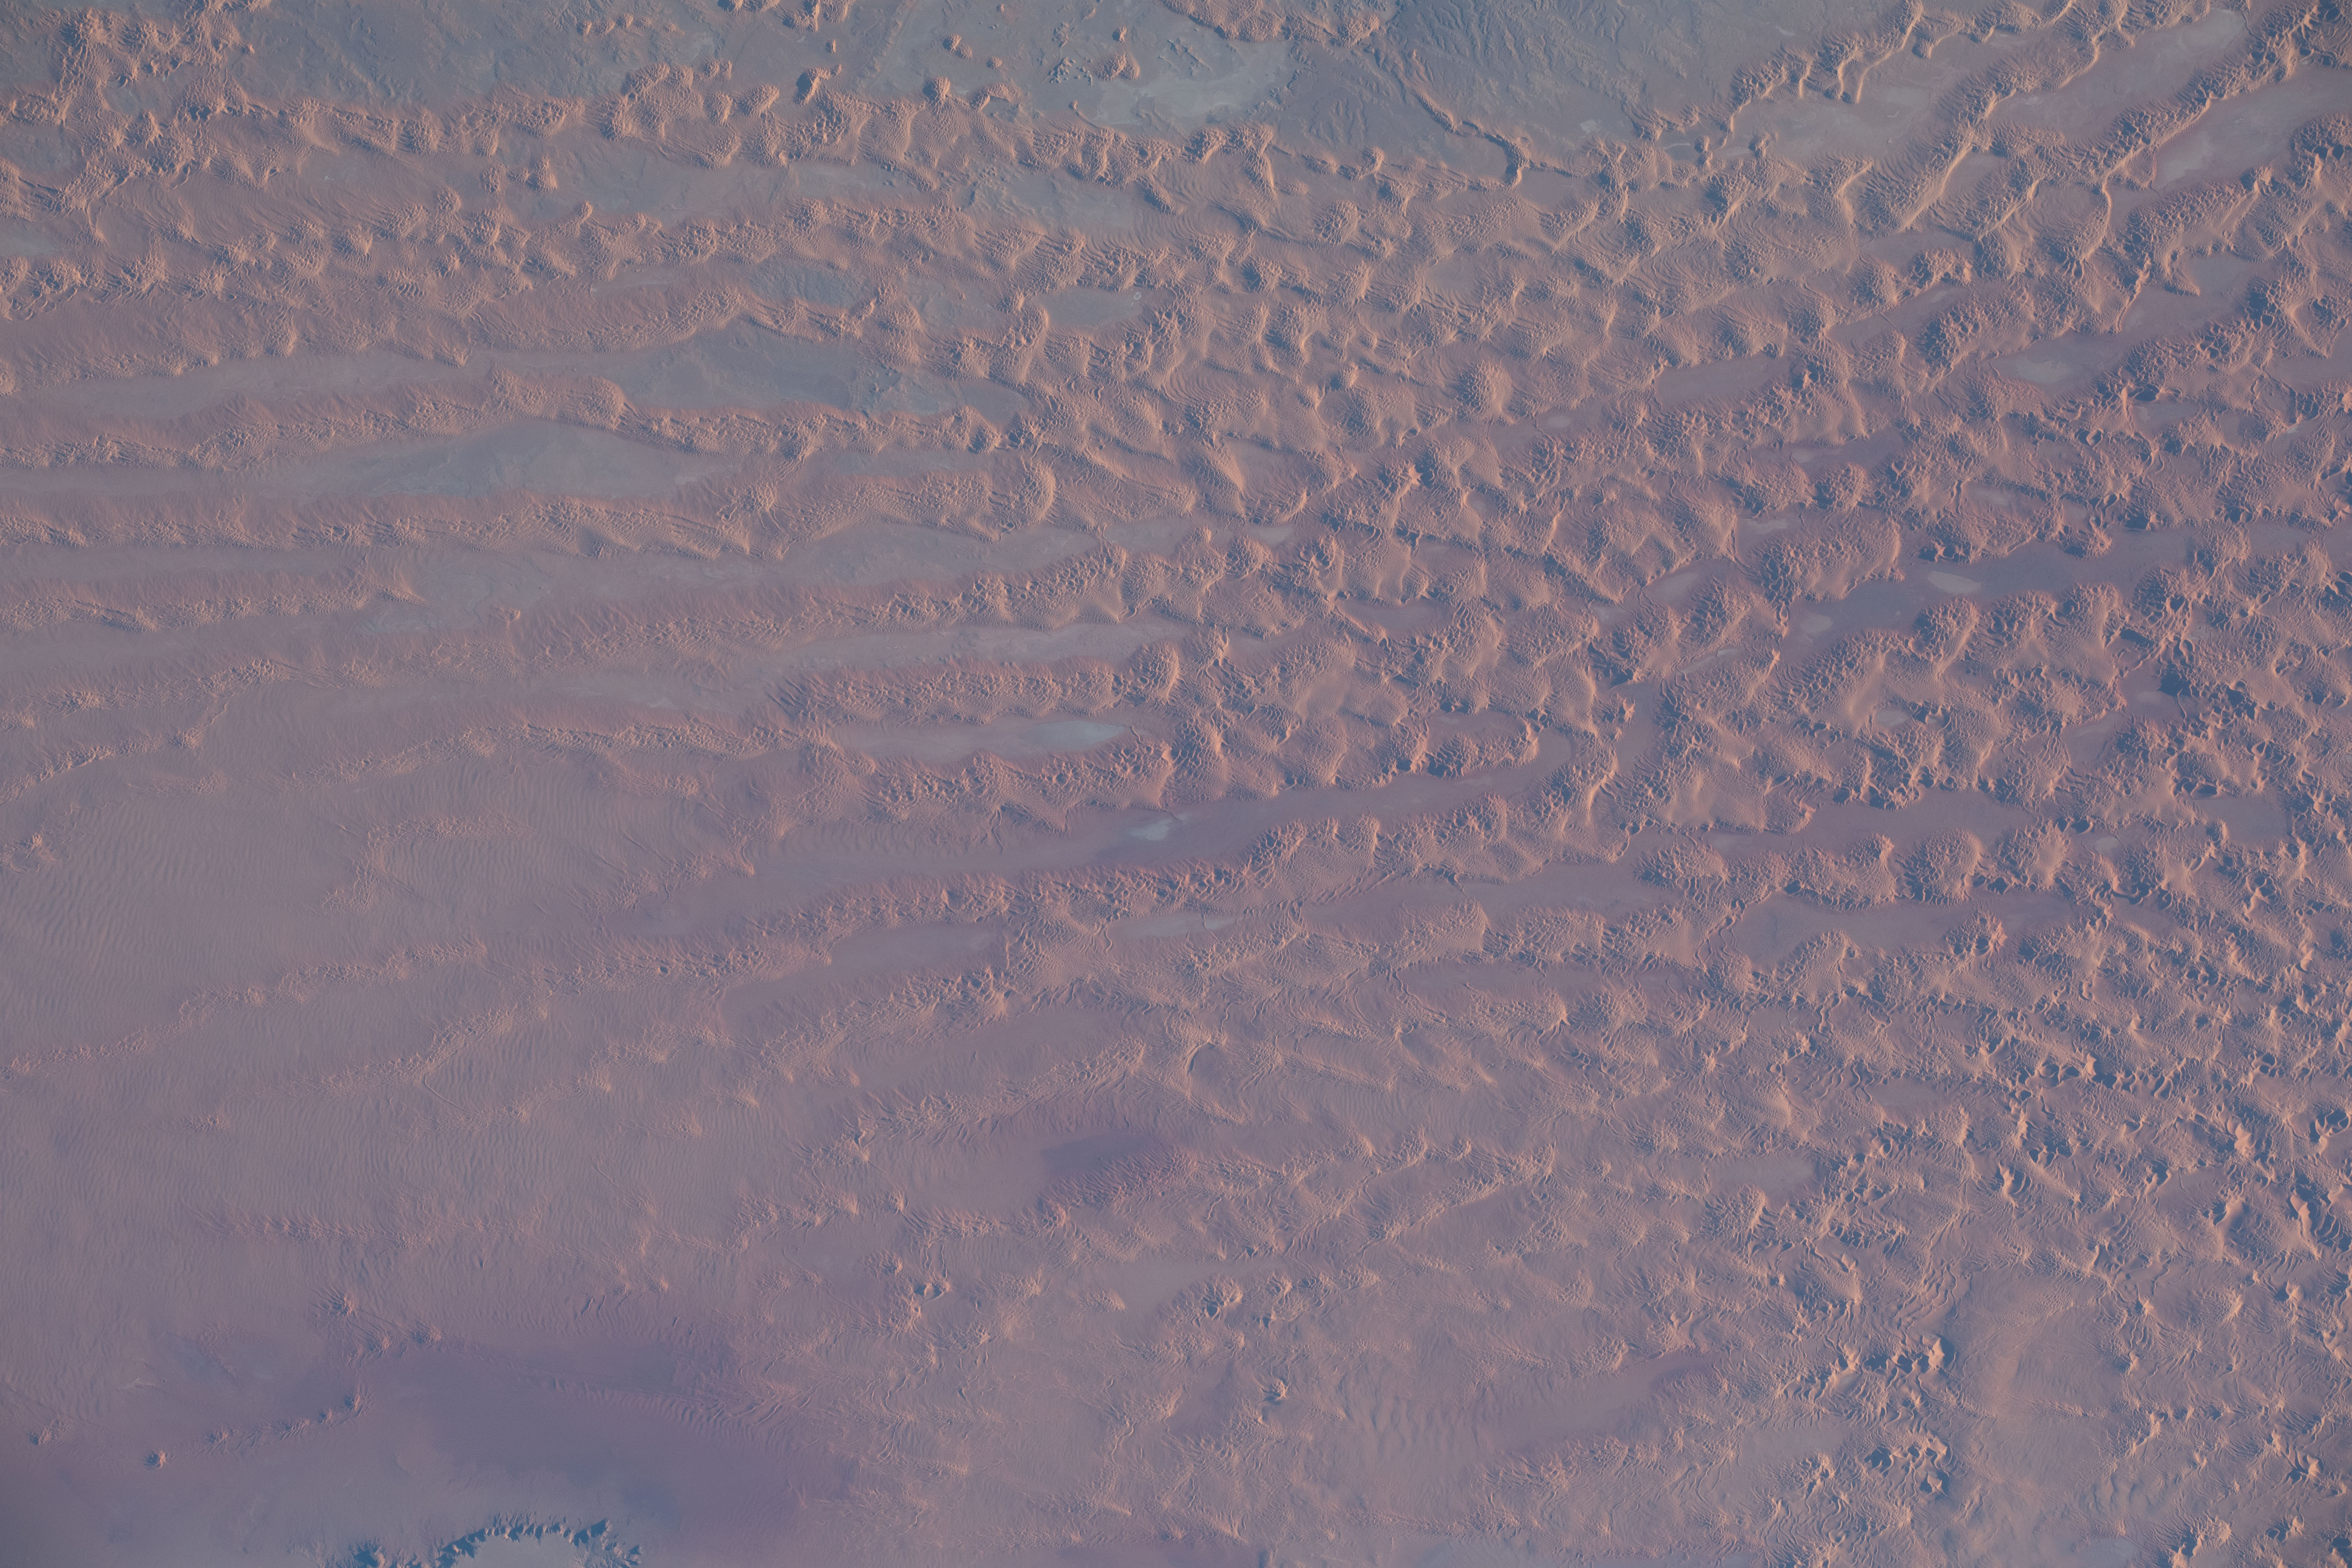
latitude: 27.6
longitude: 10.4
